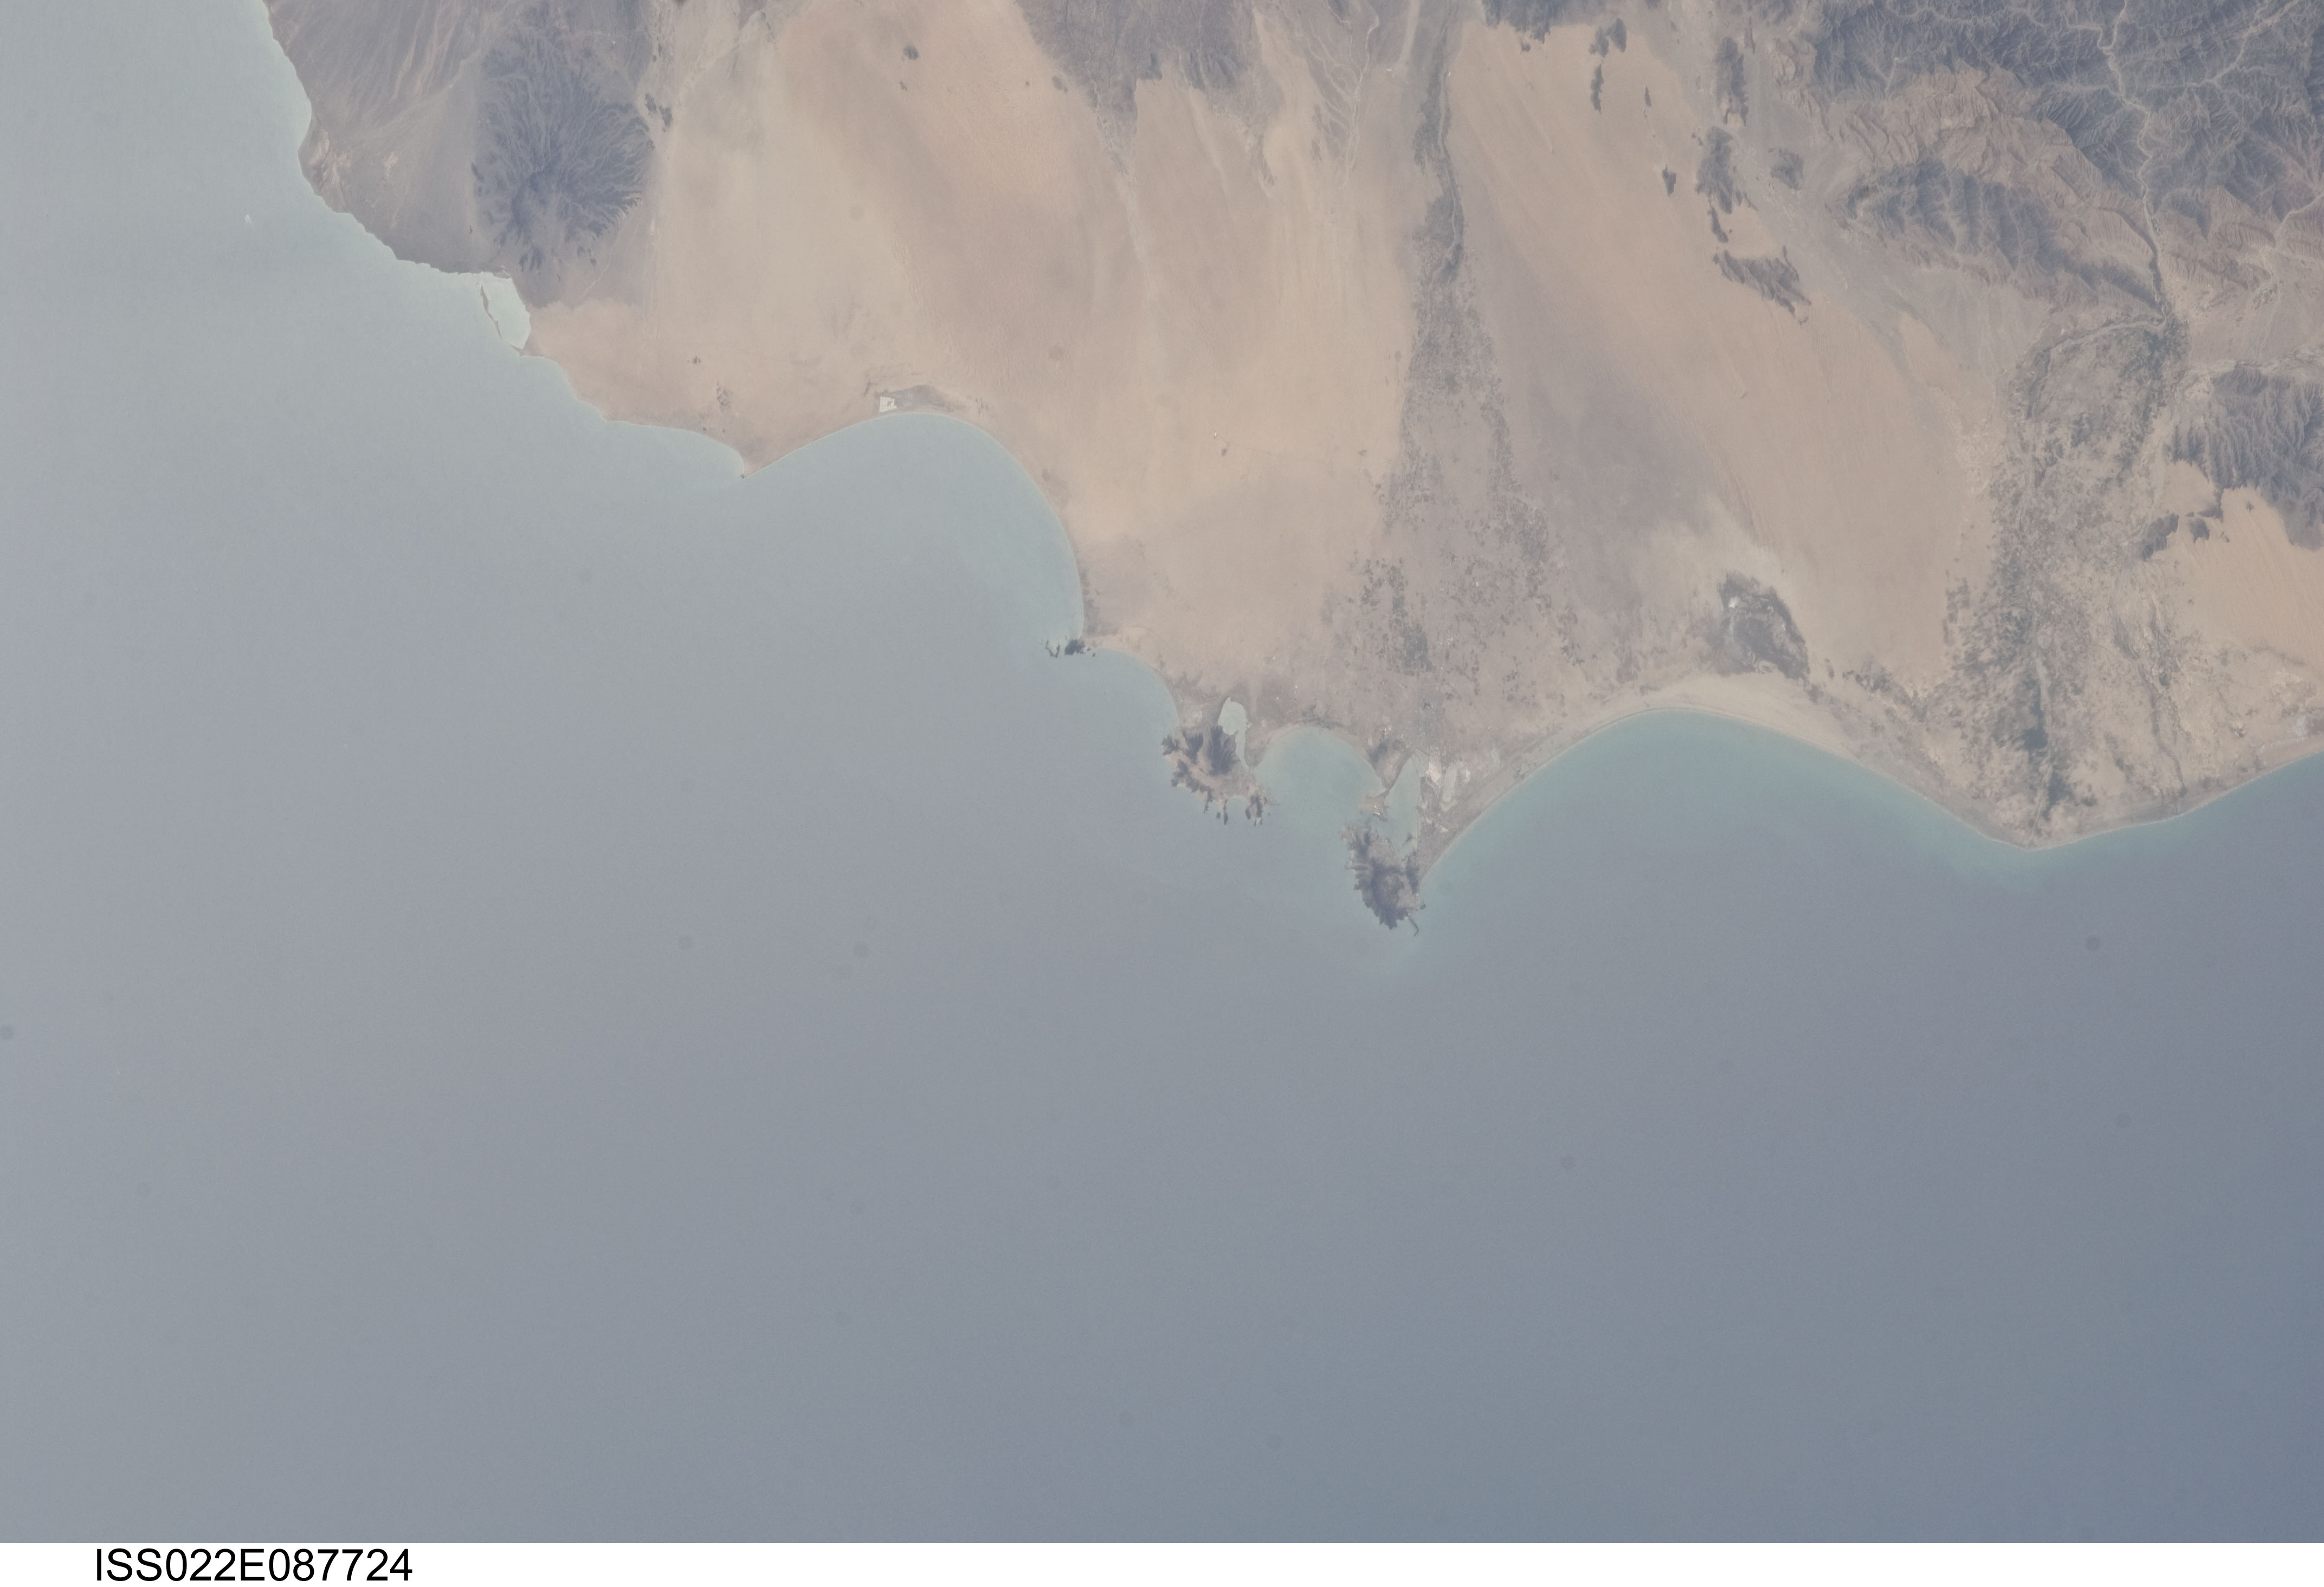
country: YEMEN
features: GULF OF ADEN COAST, ADEN, HARBOR, IMRAN INLET, CAPE MARSHAQ, SAYLAN BAY
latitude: 12.5
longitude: 45.0
